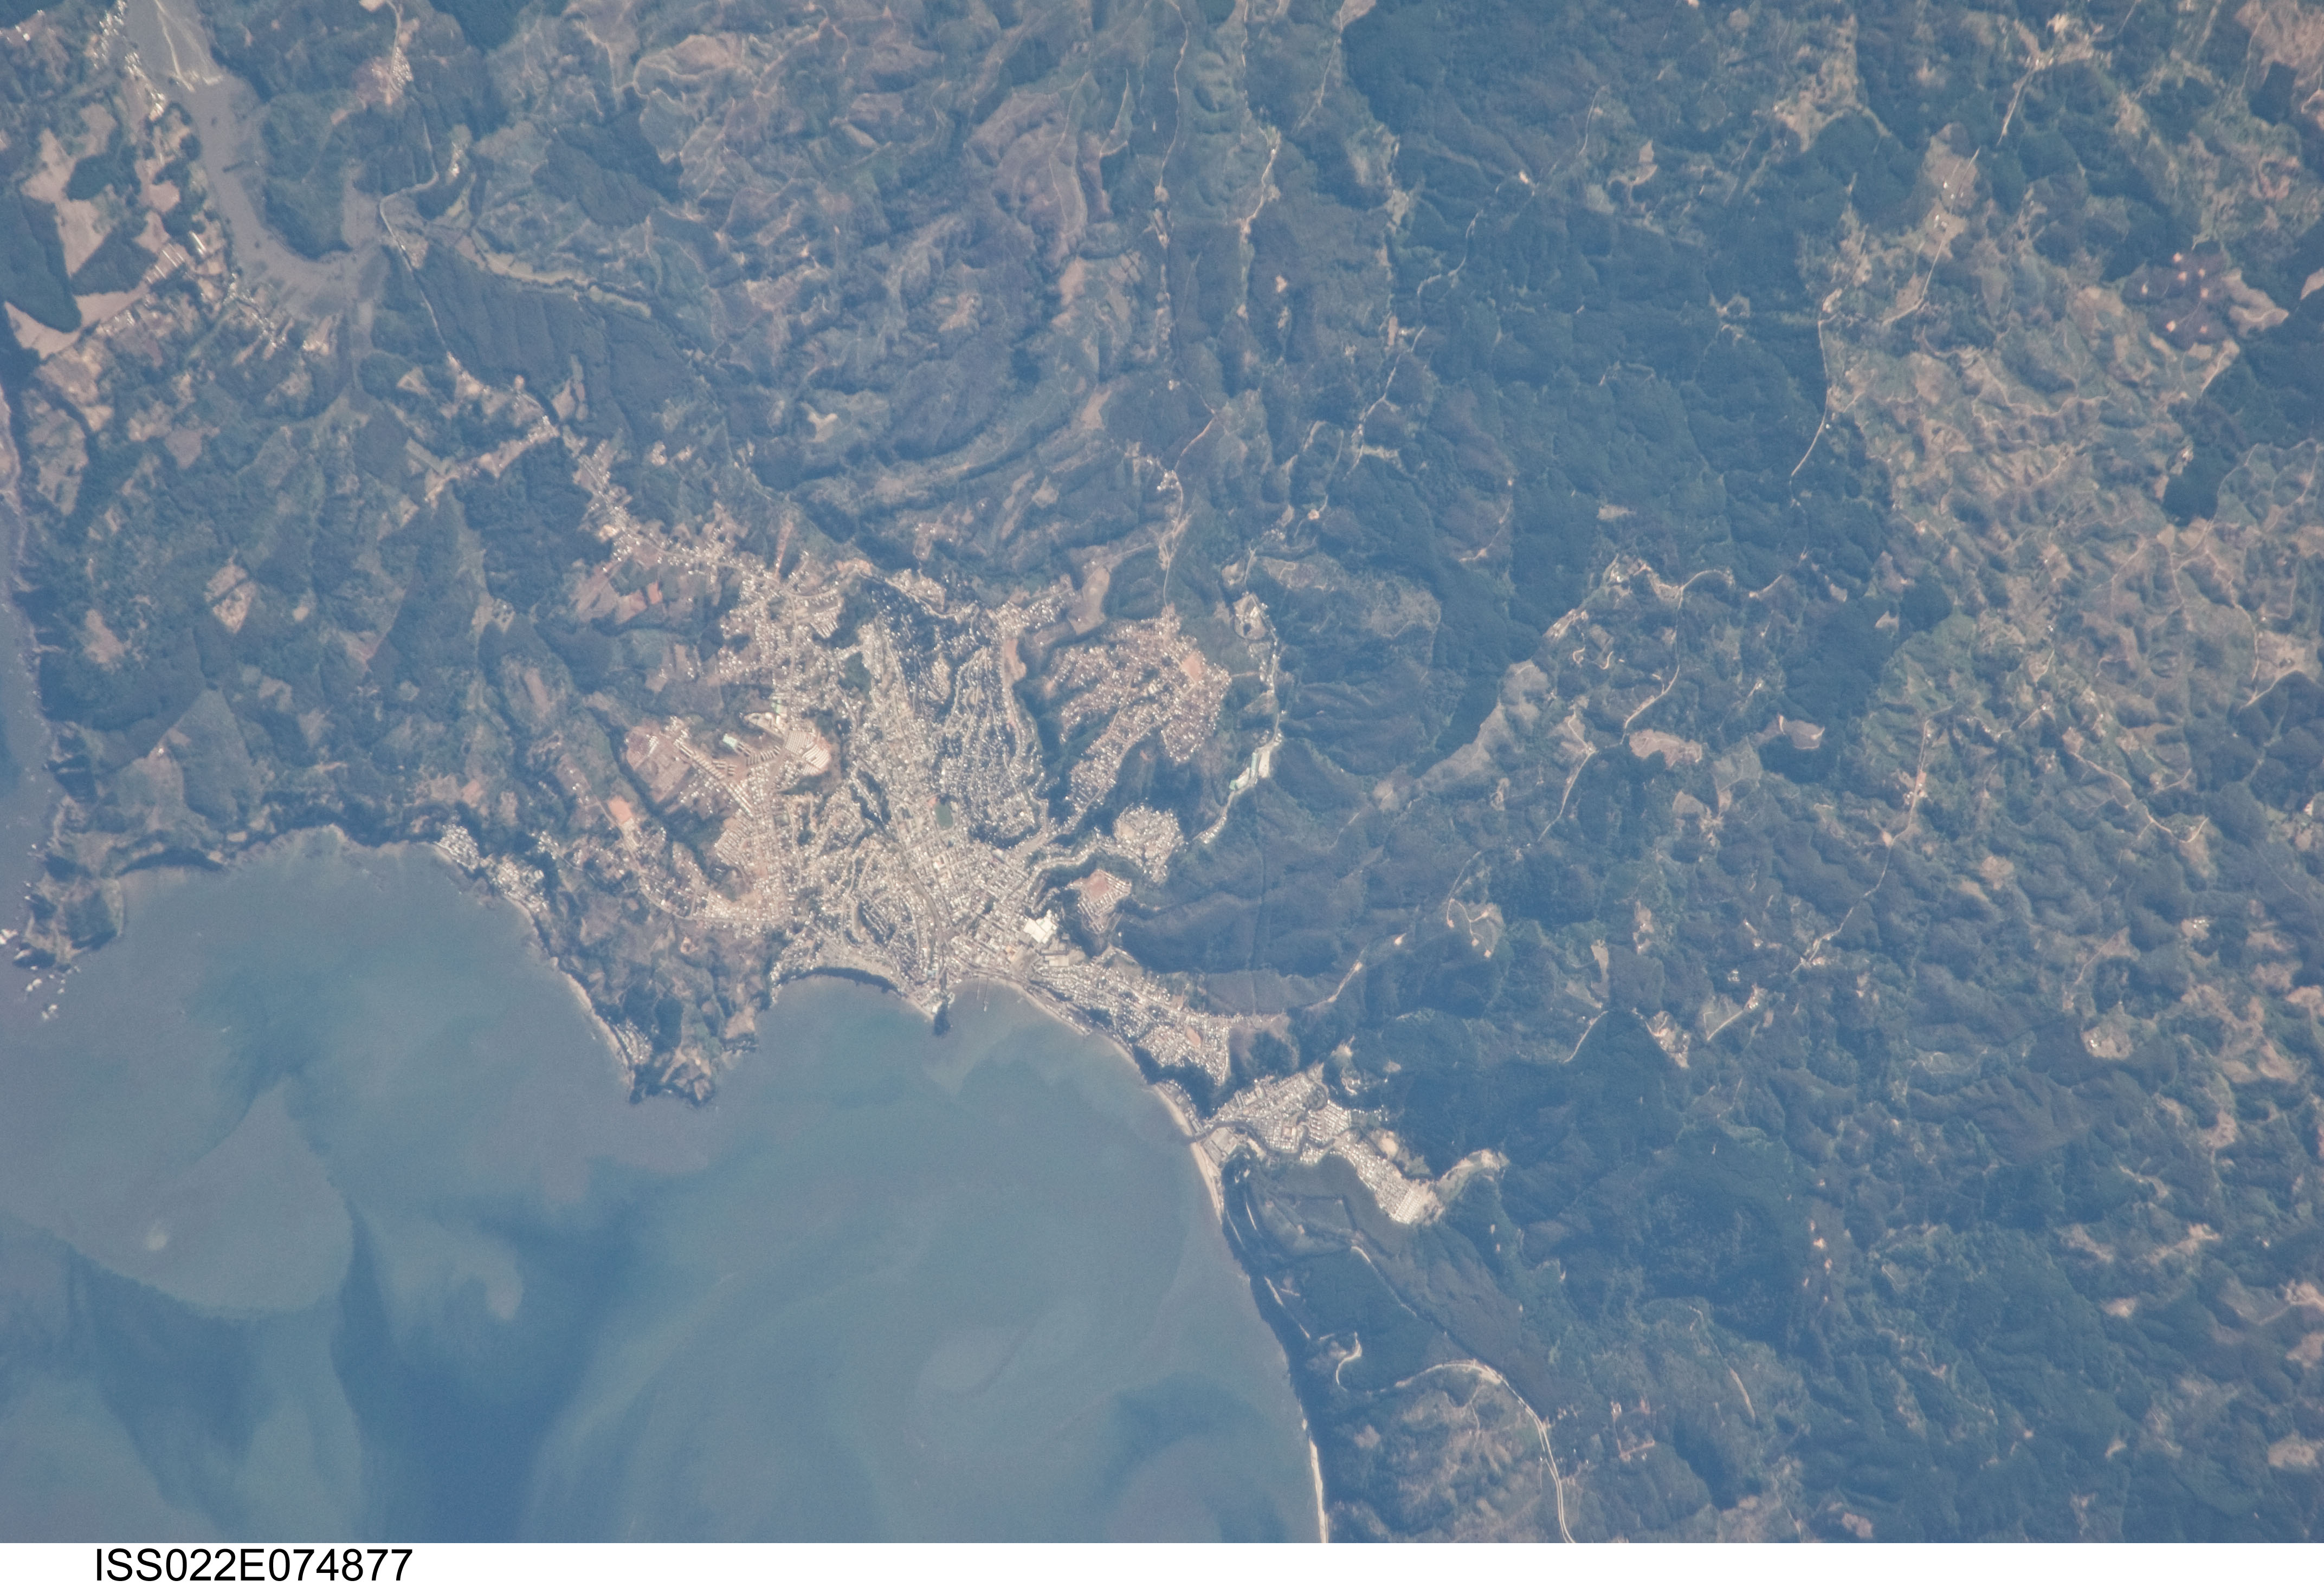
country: CHILE
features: TOME, CONCEPCION B., FOREST, MTS.
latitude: -36.6
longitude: -73.0
